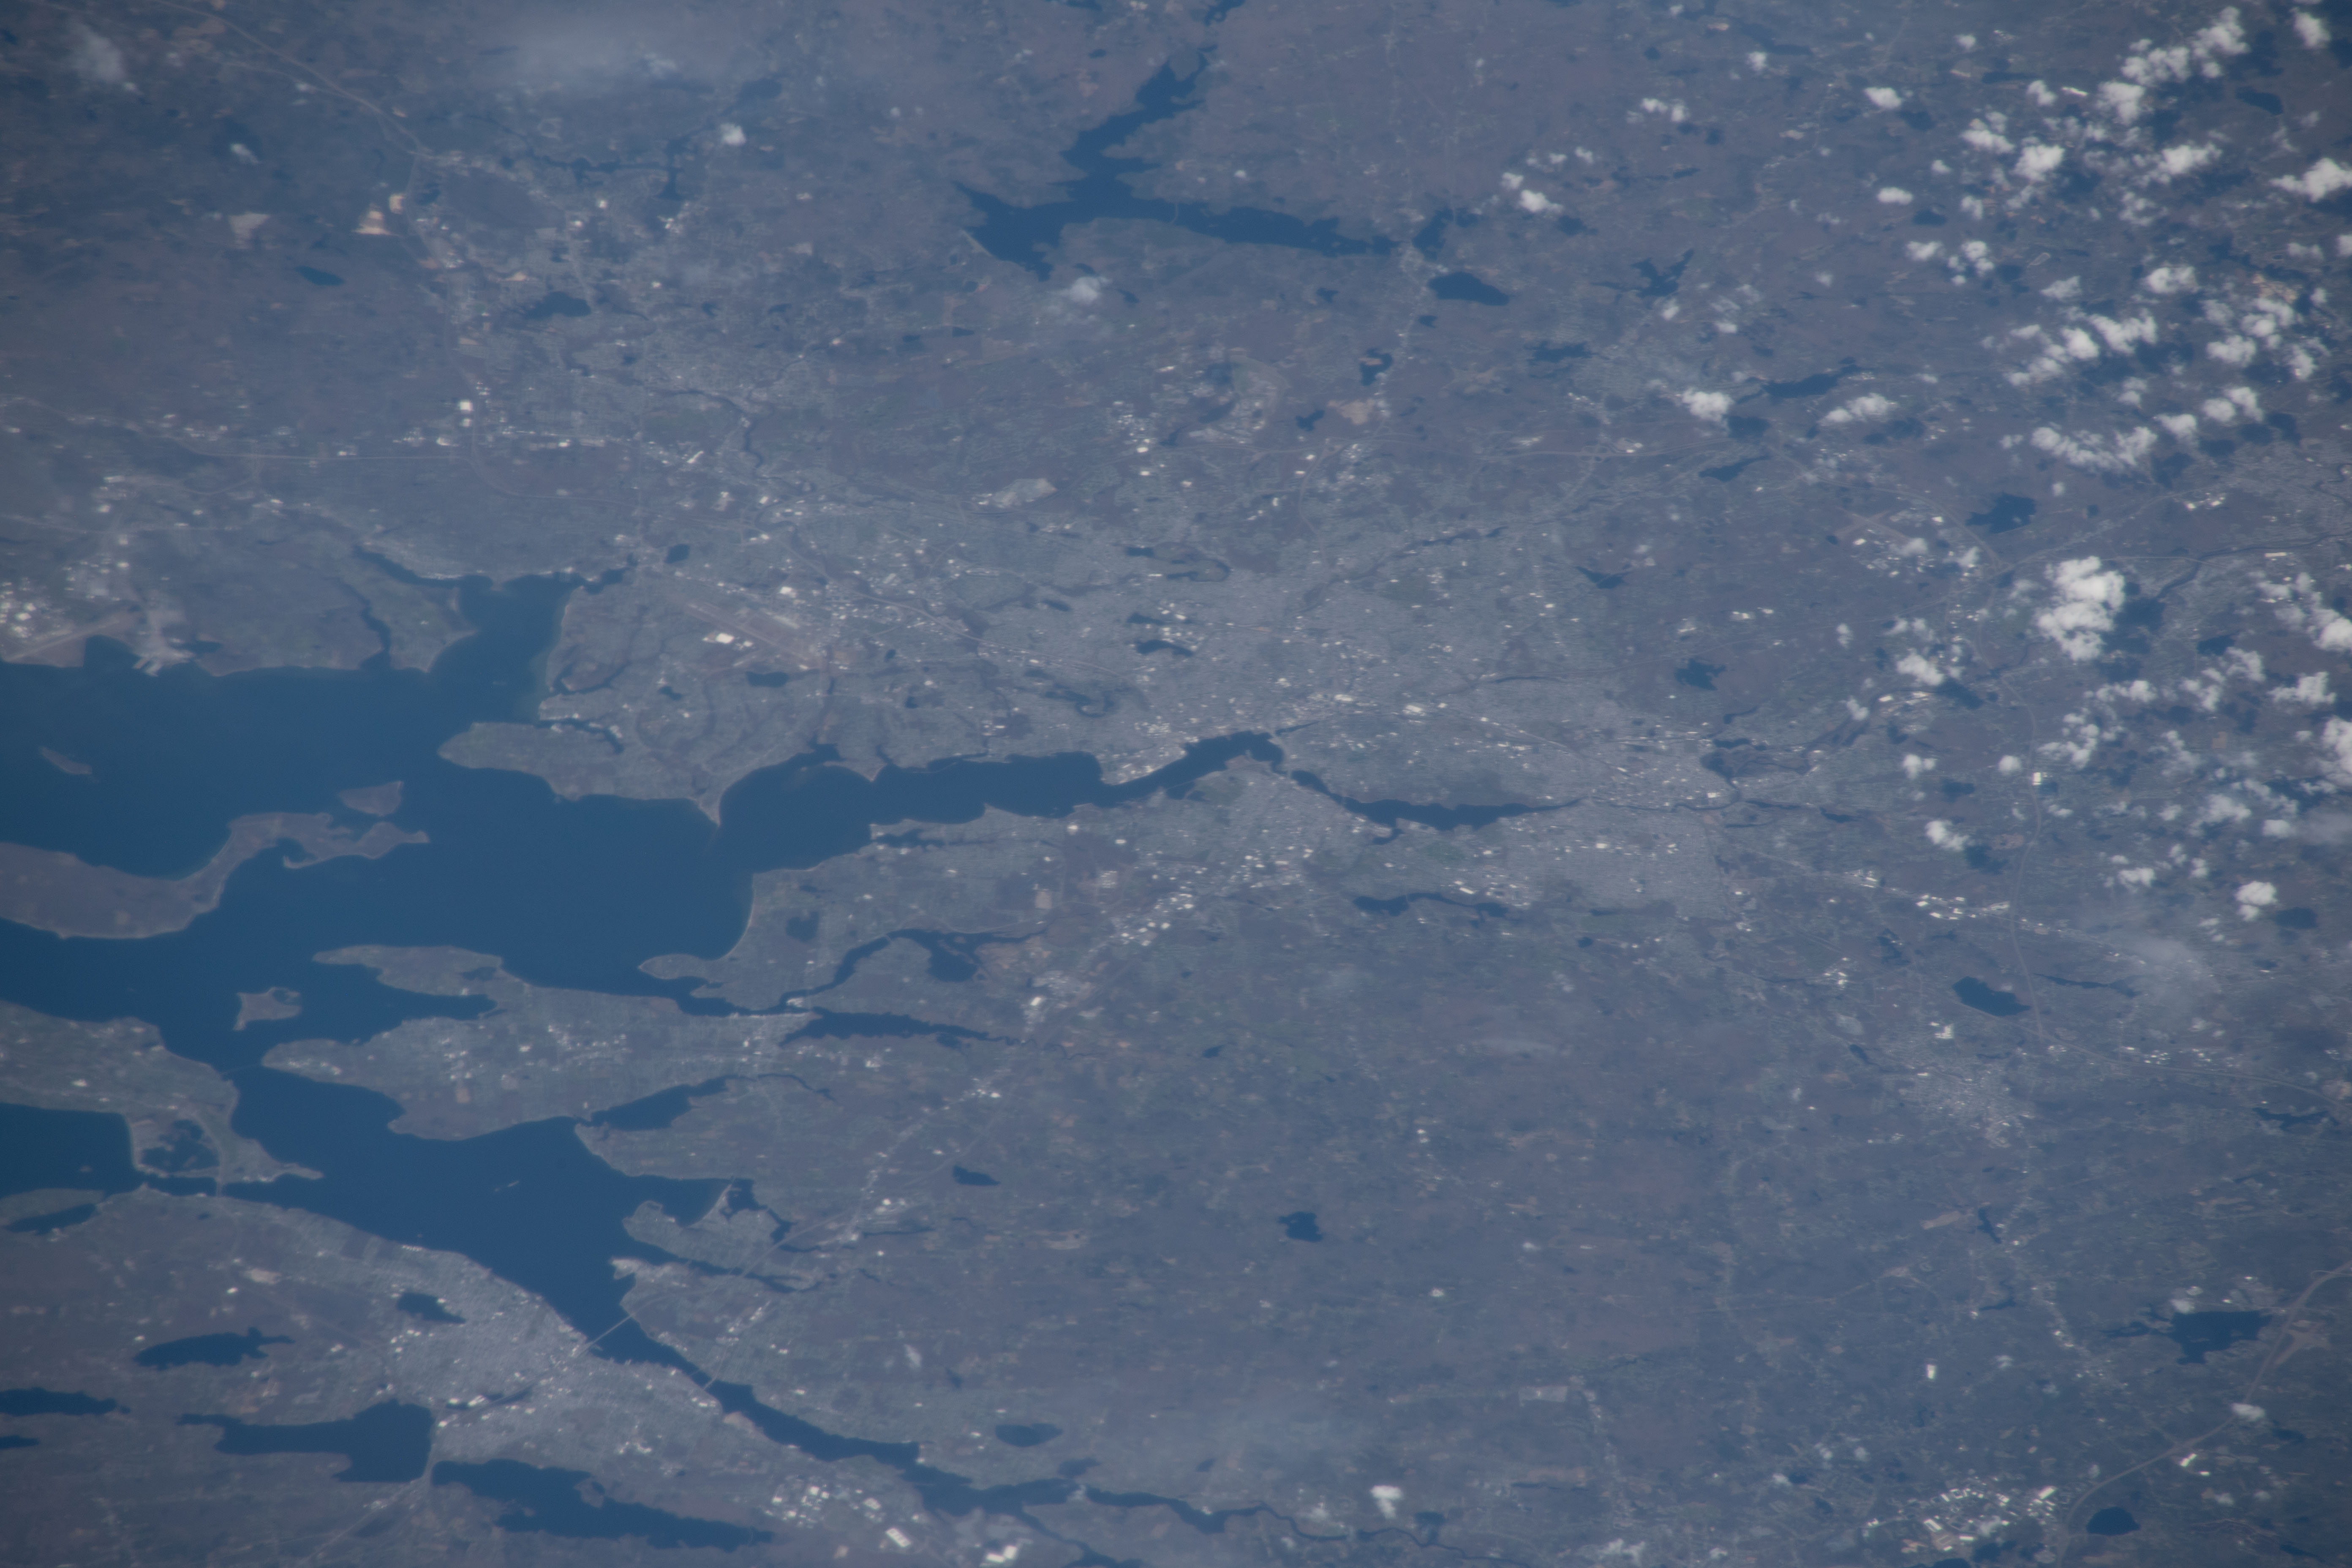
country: USA-RHODE ISLAND
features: PROVIDENCE,SCITUATE RESERVOIR,PROVIDENCE RIVER,NARRAGANSETT BAY,MT HOPE BAY,RHODE ISLAND,CITY OF PROVIDENCE
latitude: 41.8
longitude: -71.4
